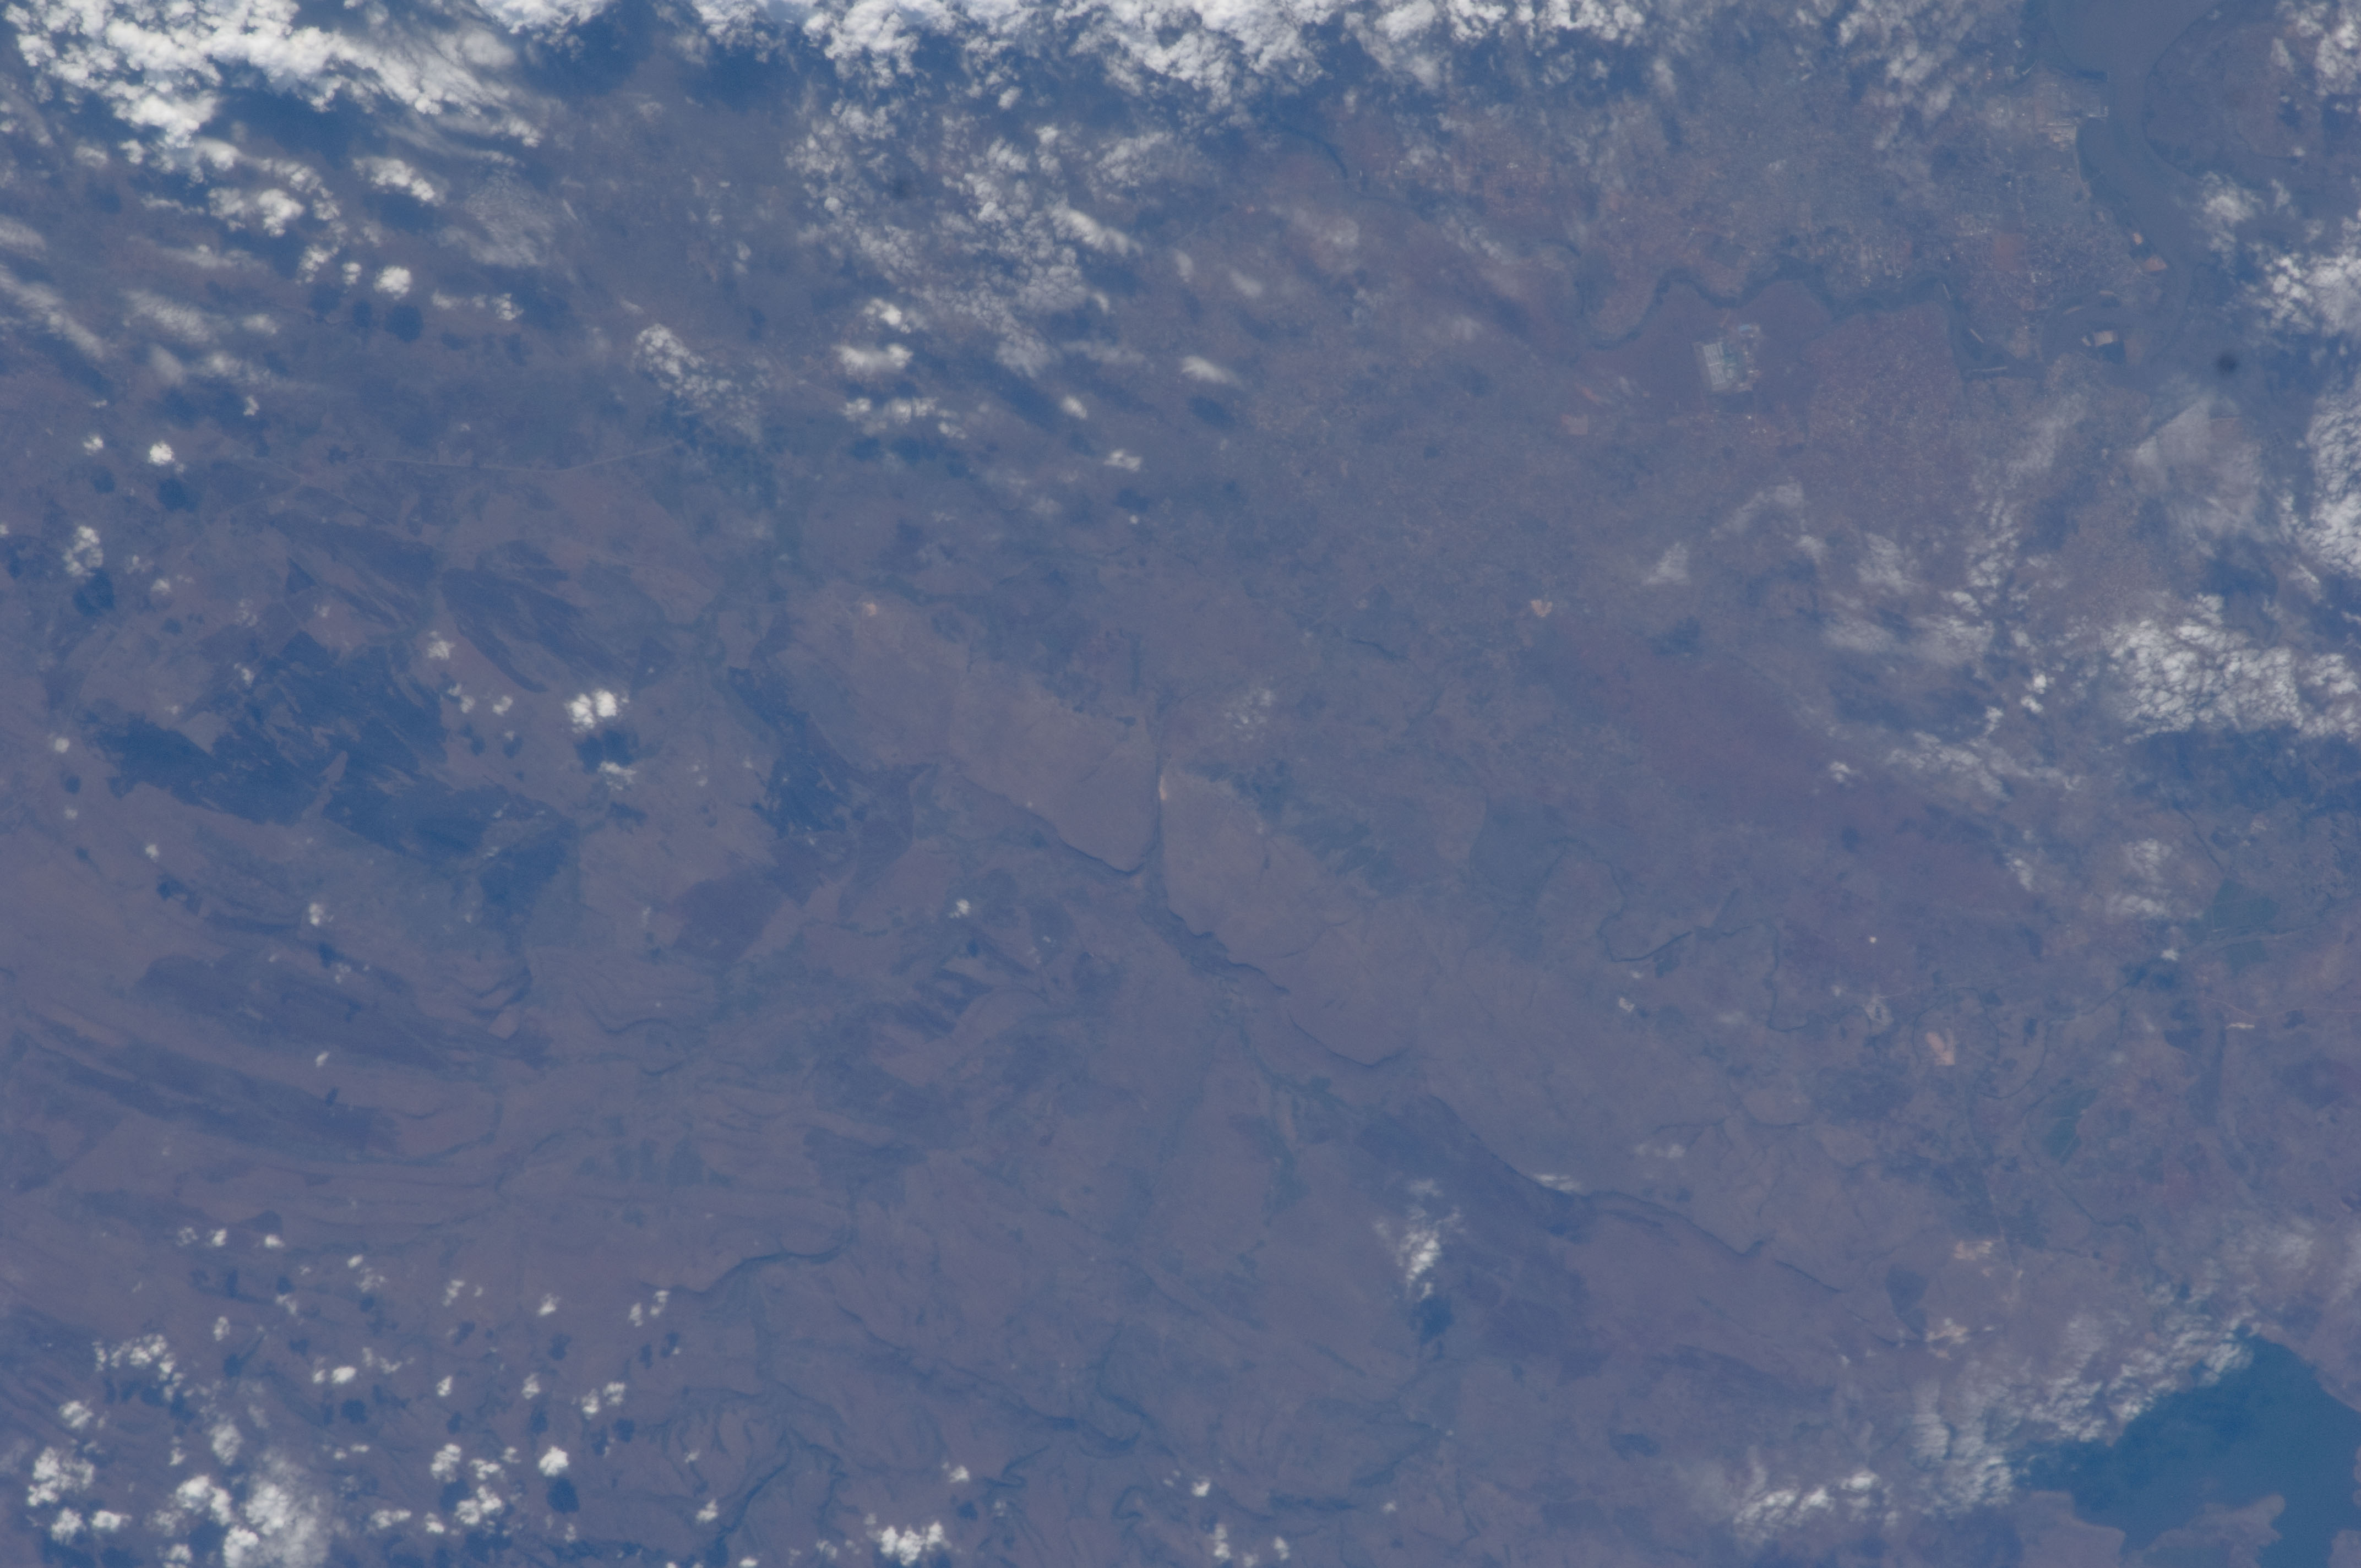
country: MOZAMBIQUE
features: RIDGES, MATOLA DRAIN., LAKE
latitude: -25.9
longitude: 32.3
